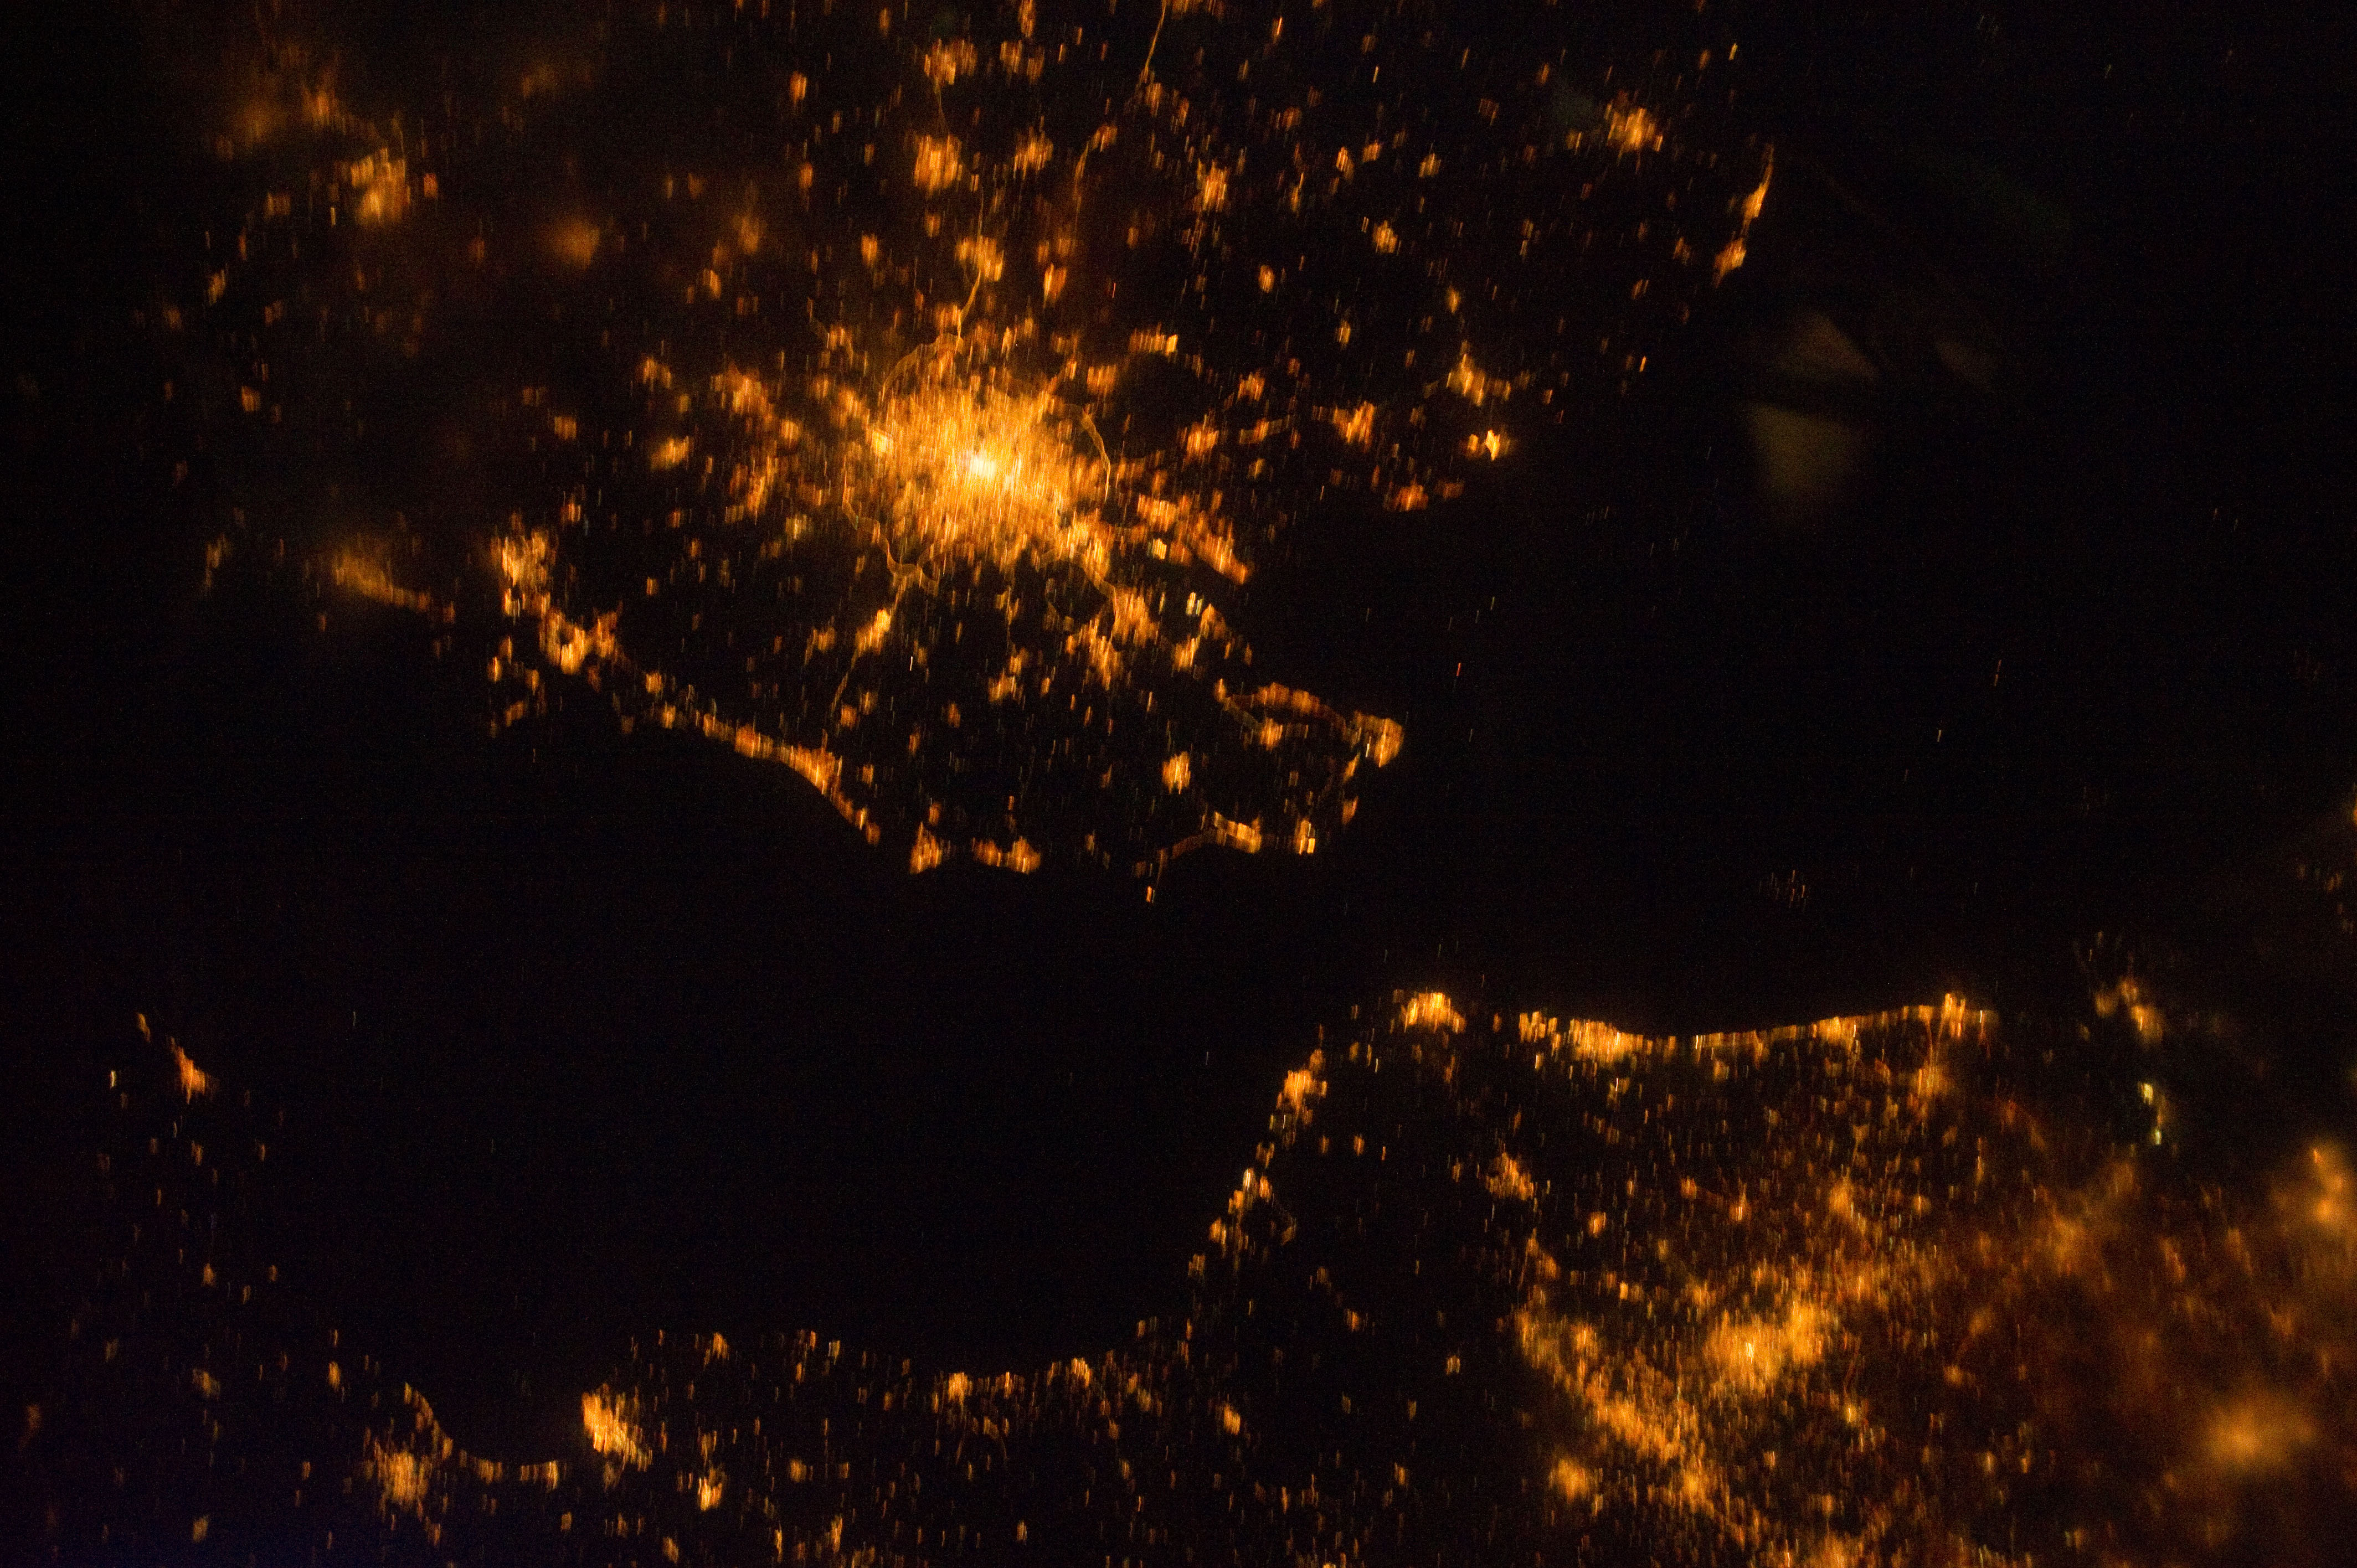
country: UK-ENGLAND
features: LONDON AT NIGHT, ISS, BRUSSELS, SOFT
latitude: 51.0
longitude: 1.0
